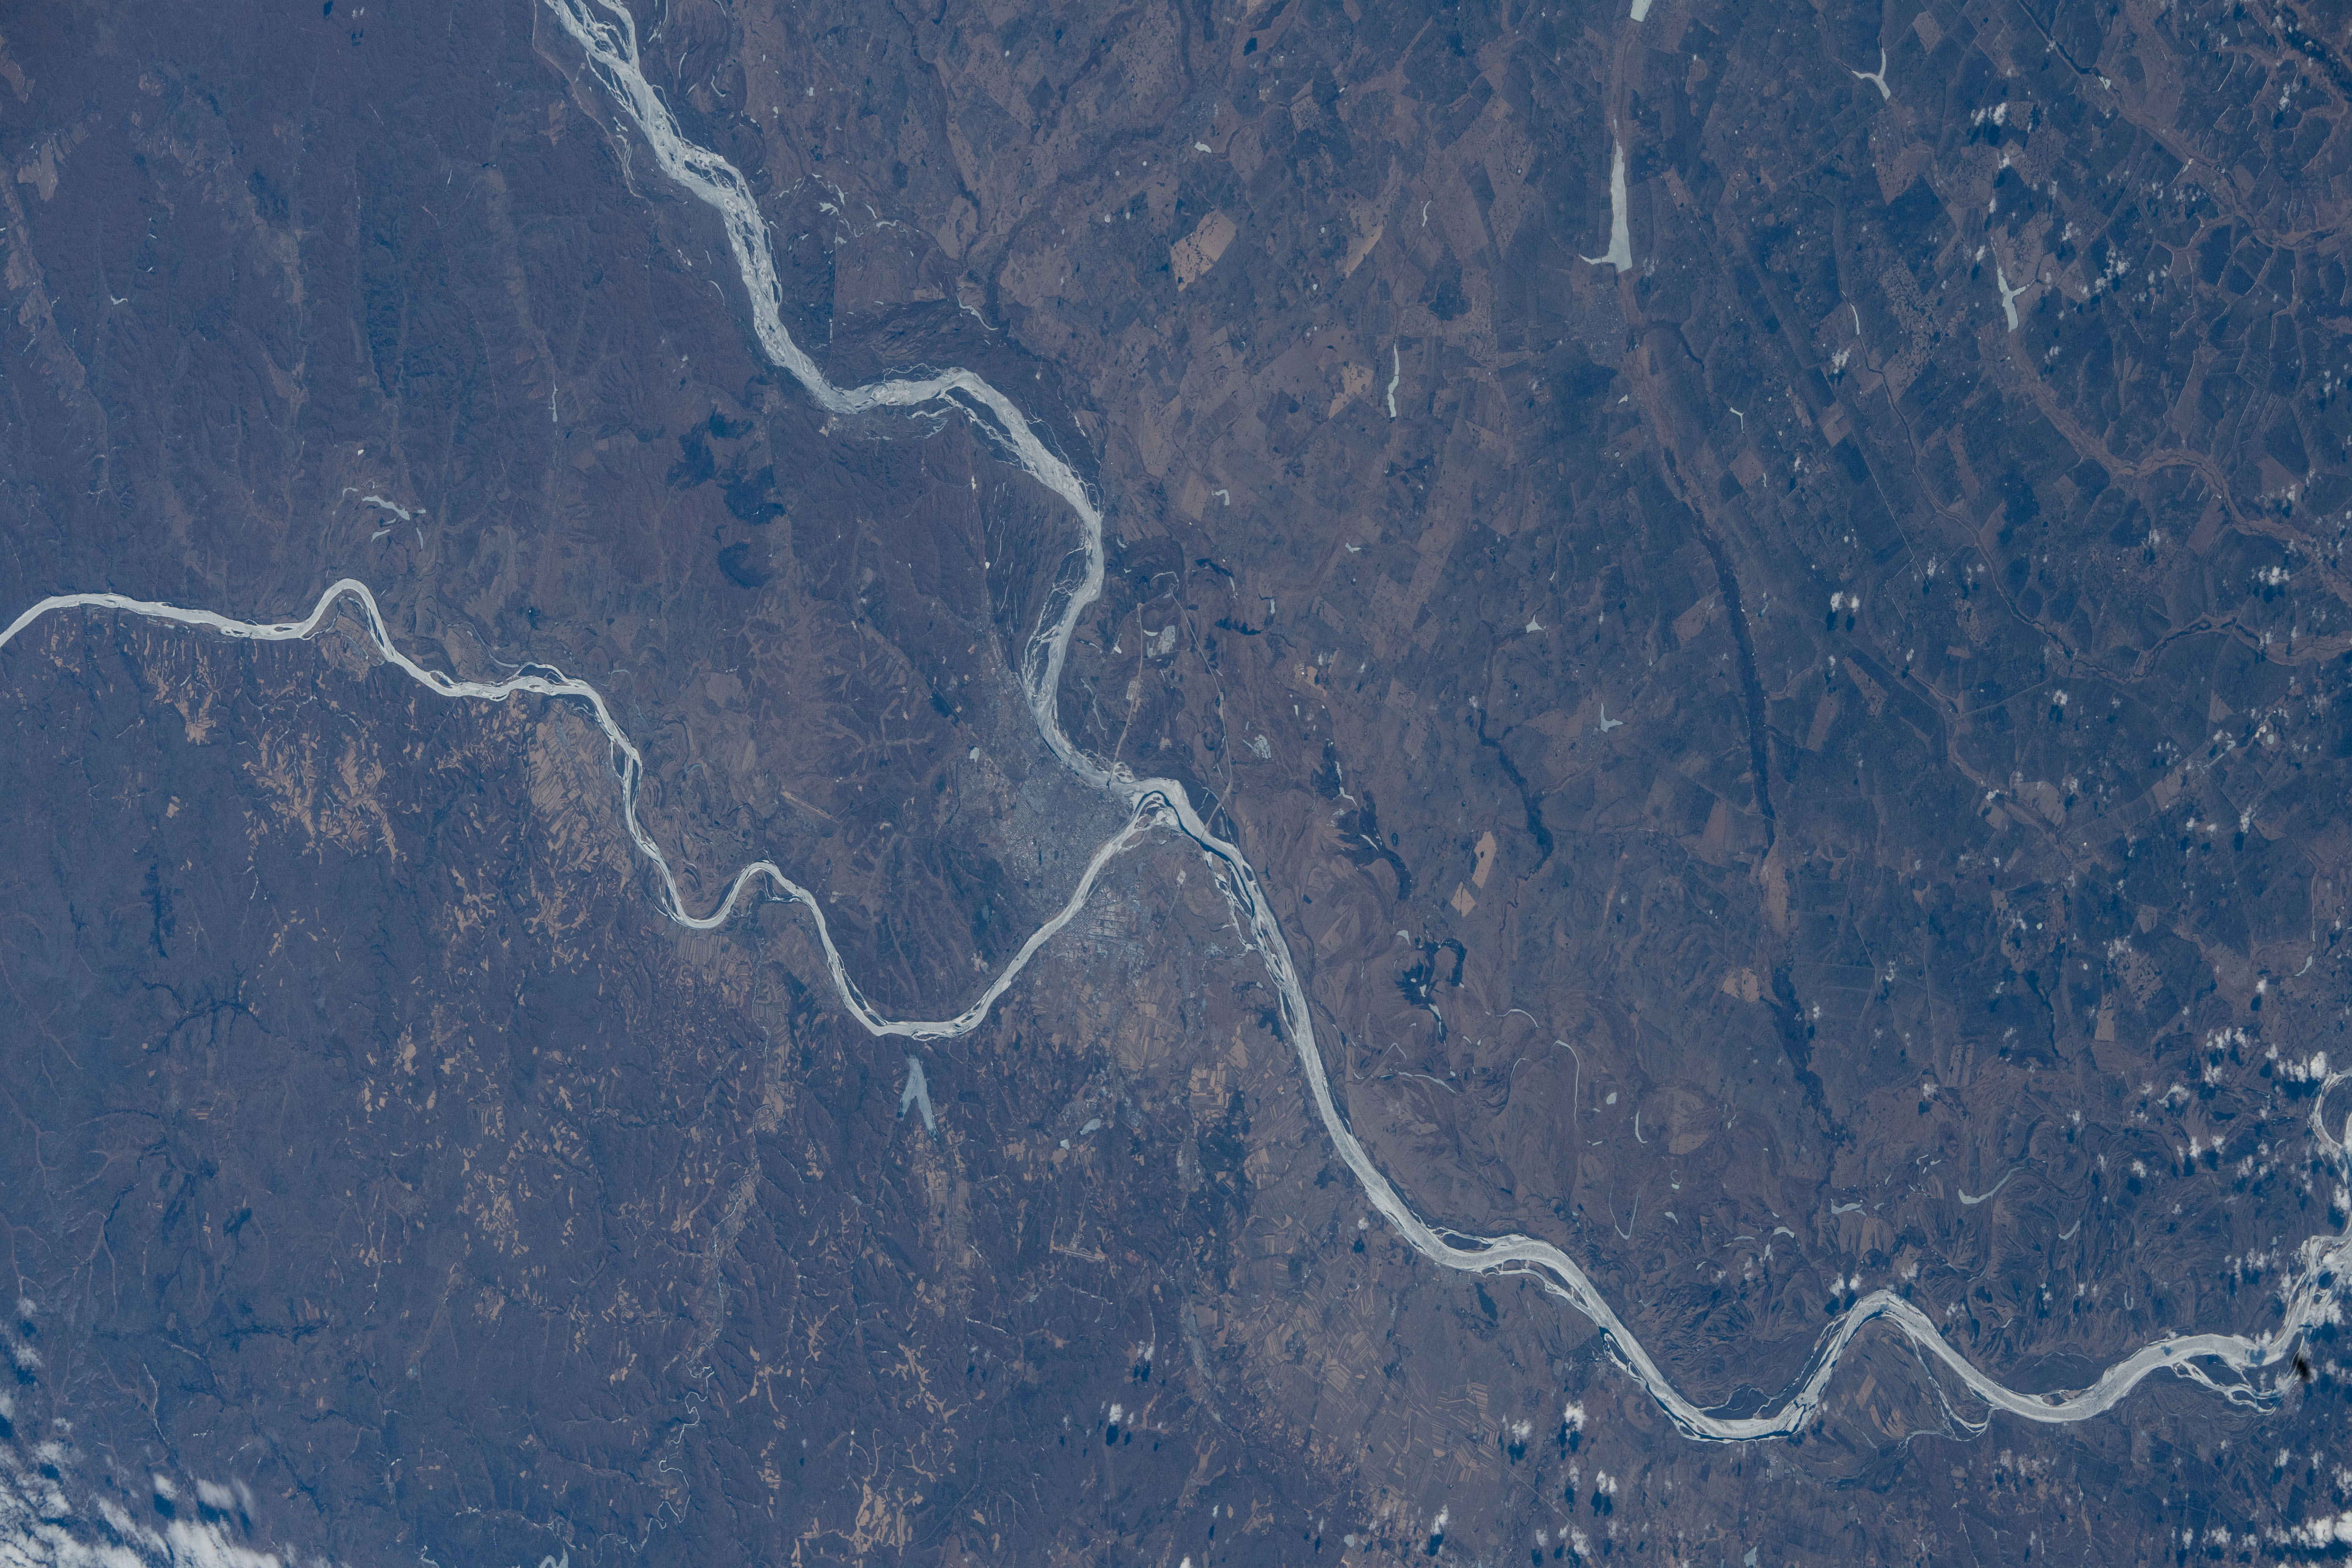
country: RUSSIAN FEDERATION
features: HEIHE, ZEYA RIVER, AMUR RIVER, BORDERS: RUSSIA,CHINA; CITY OF BLAGOVESHCHENSK,ZEYA,CHINA; RIVERS: AMUR,RUSSIA; CITY OF HEIHE
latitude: 50.2
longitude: 127.6
